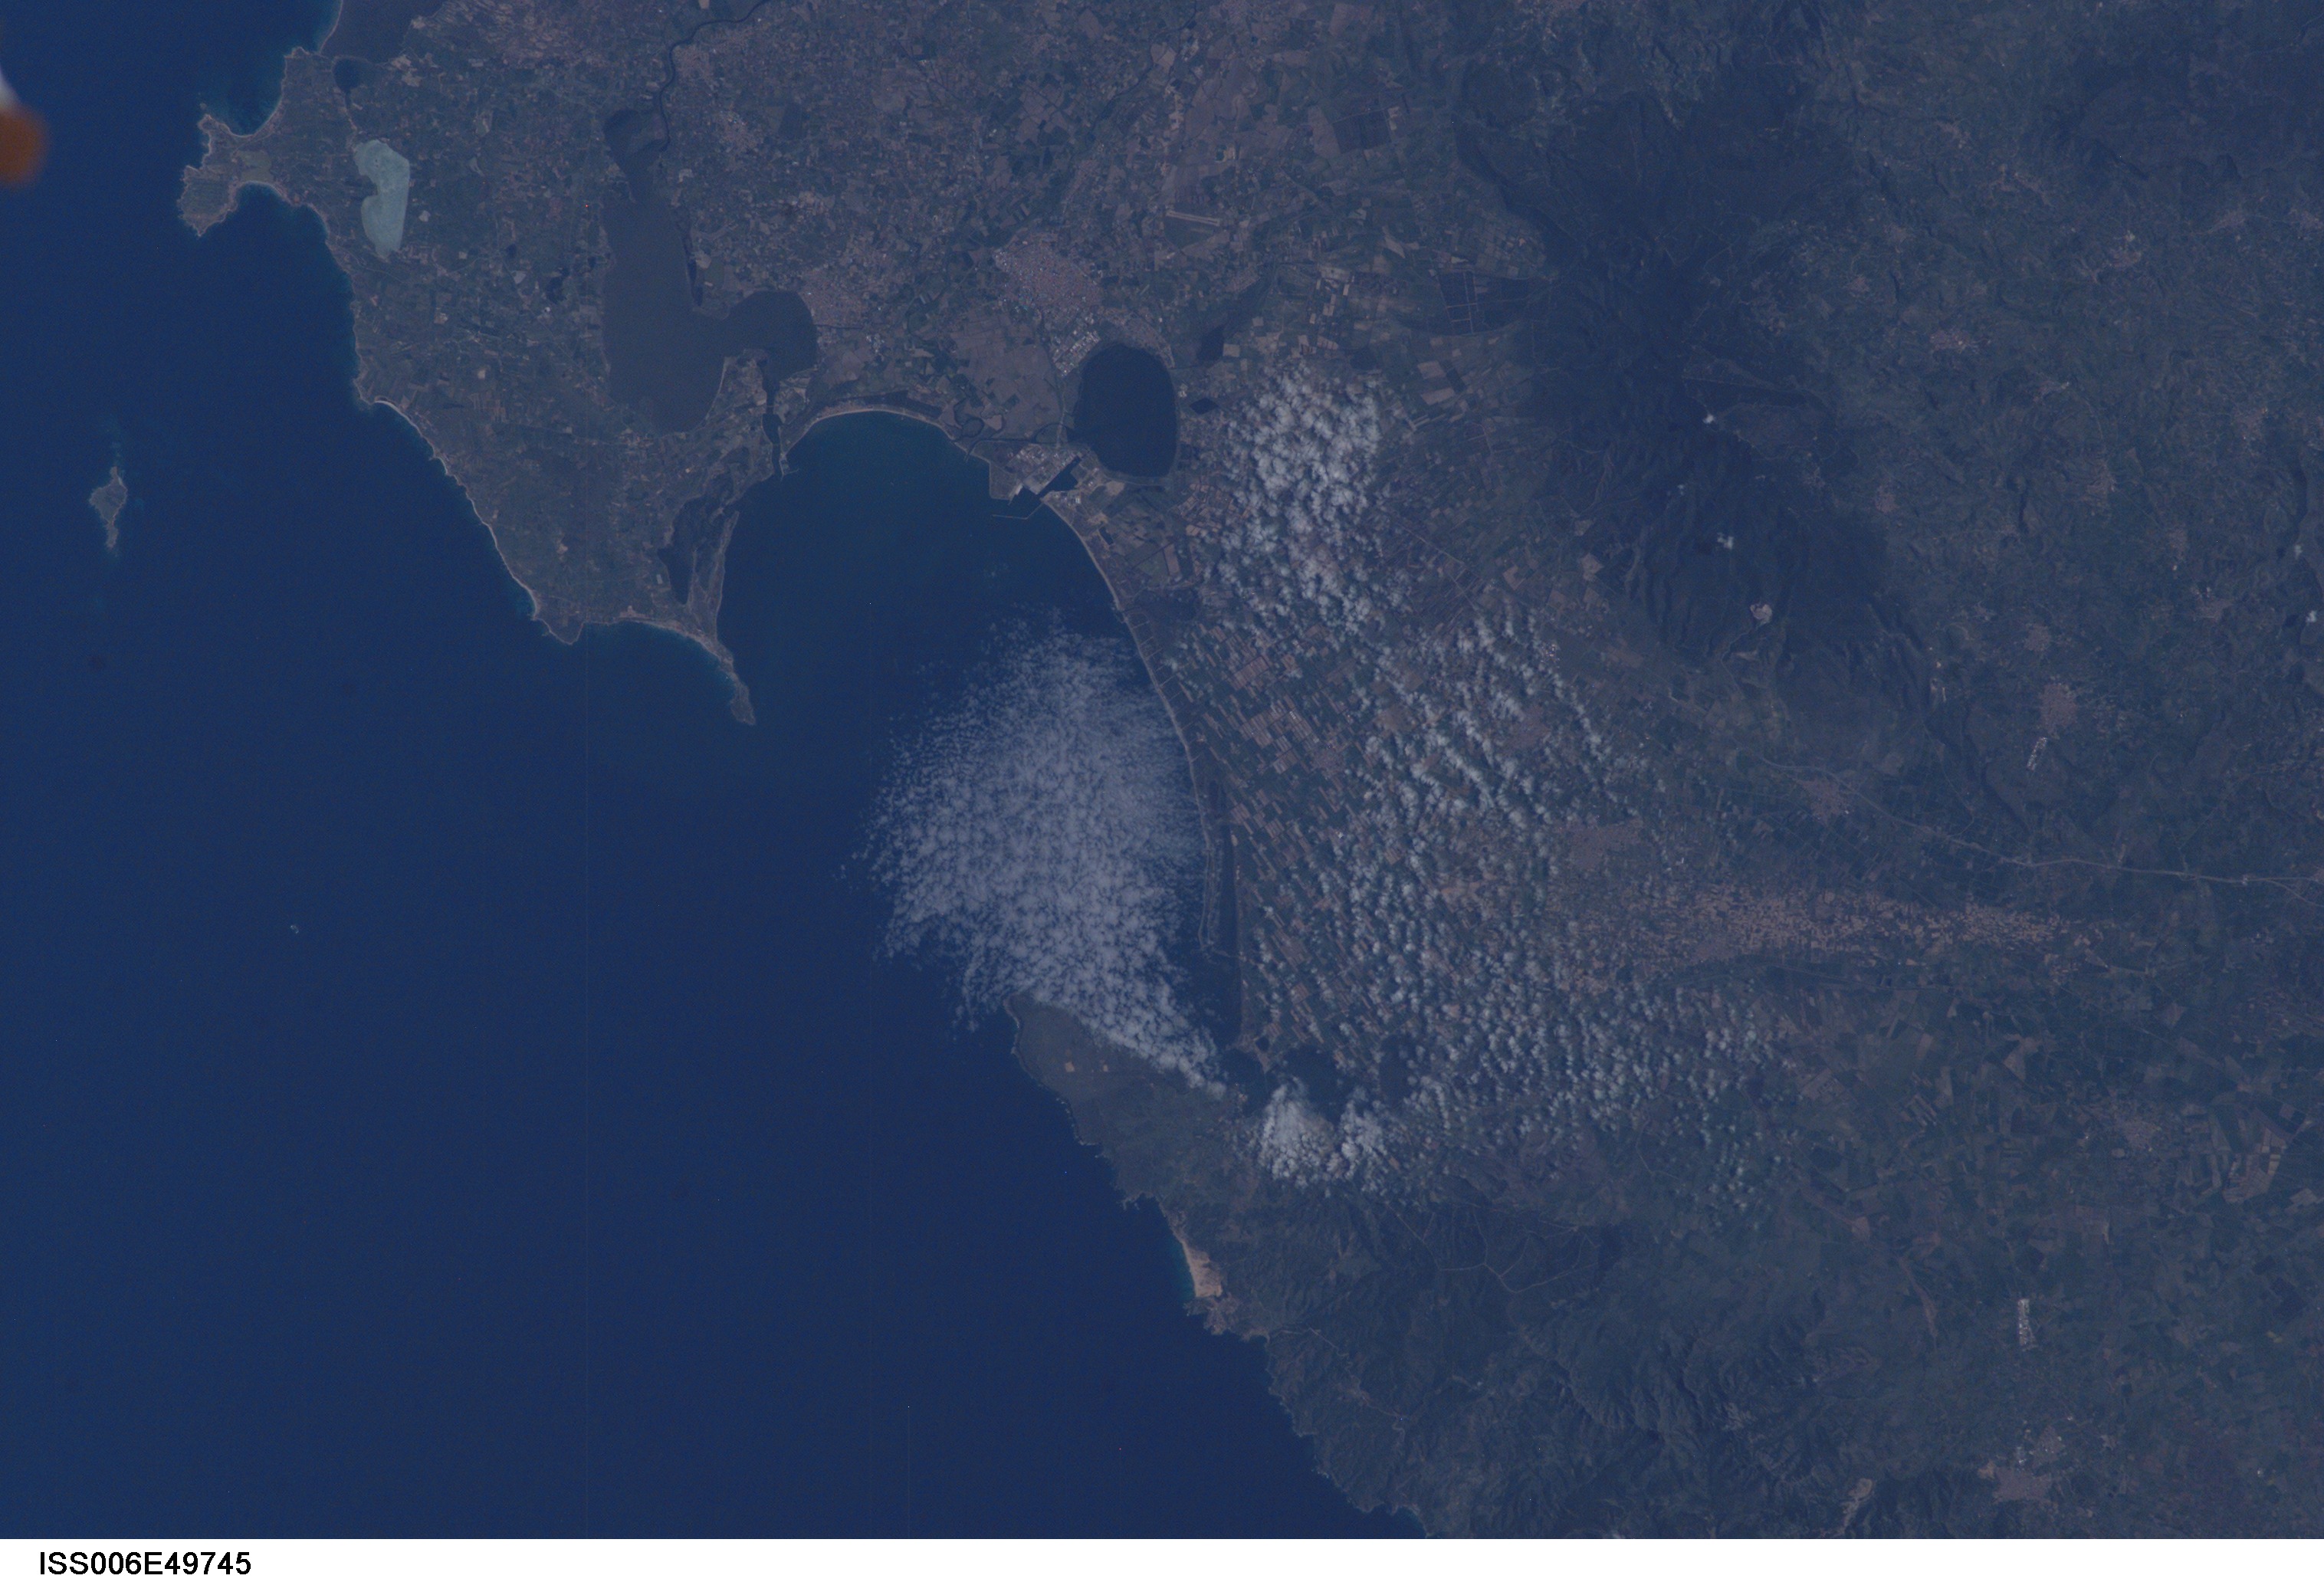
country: SARDINIA
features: GULF OF ORISTANO
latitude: 40.0
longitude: 8.5
